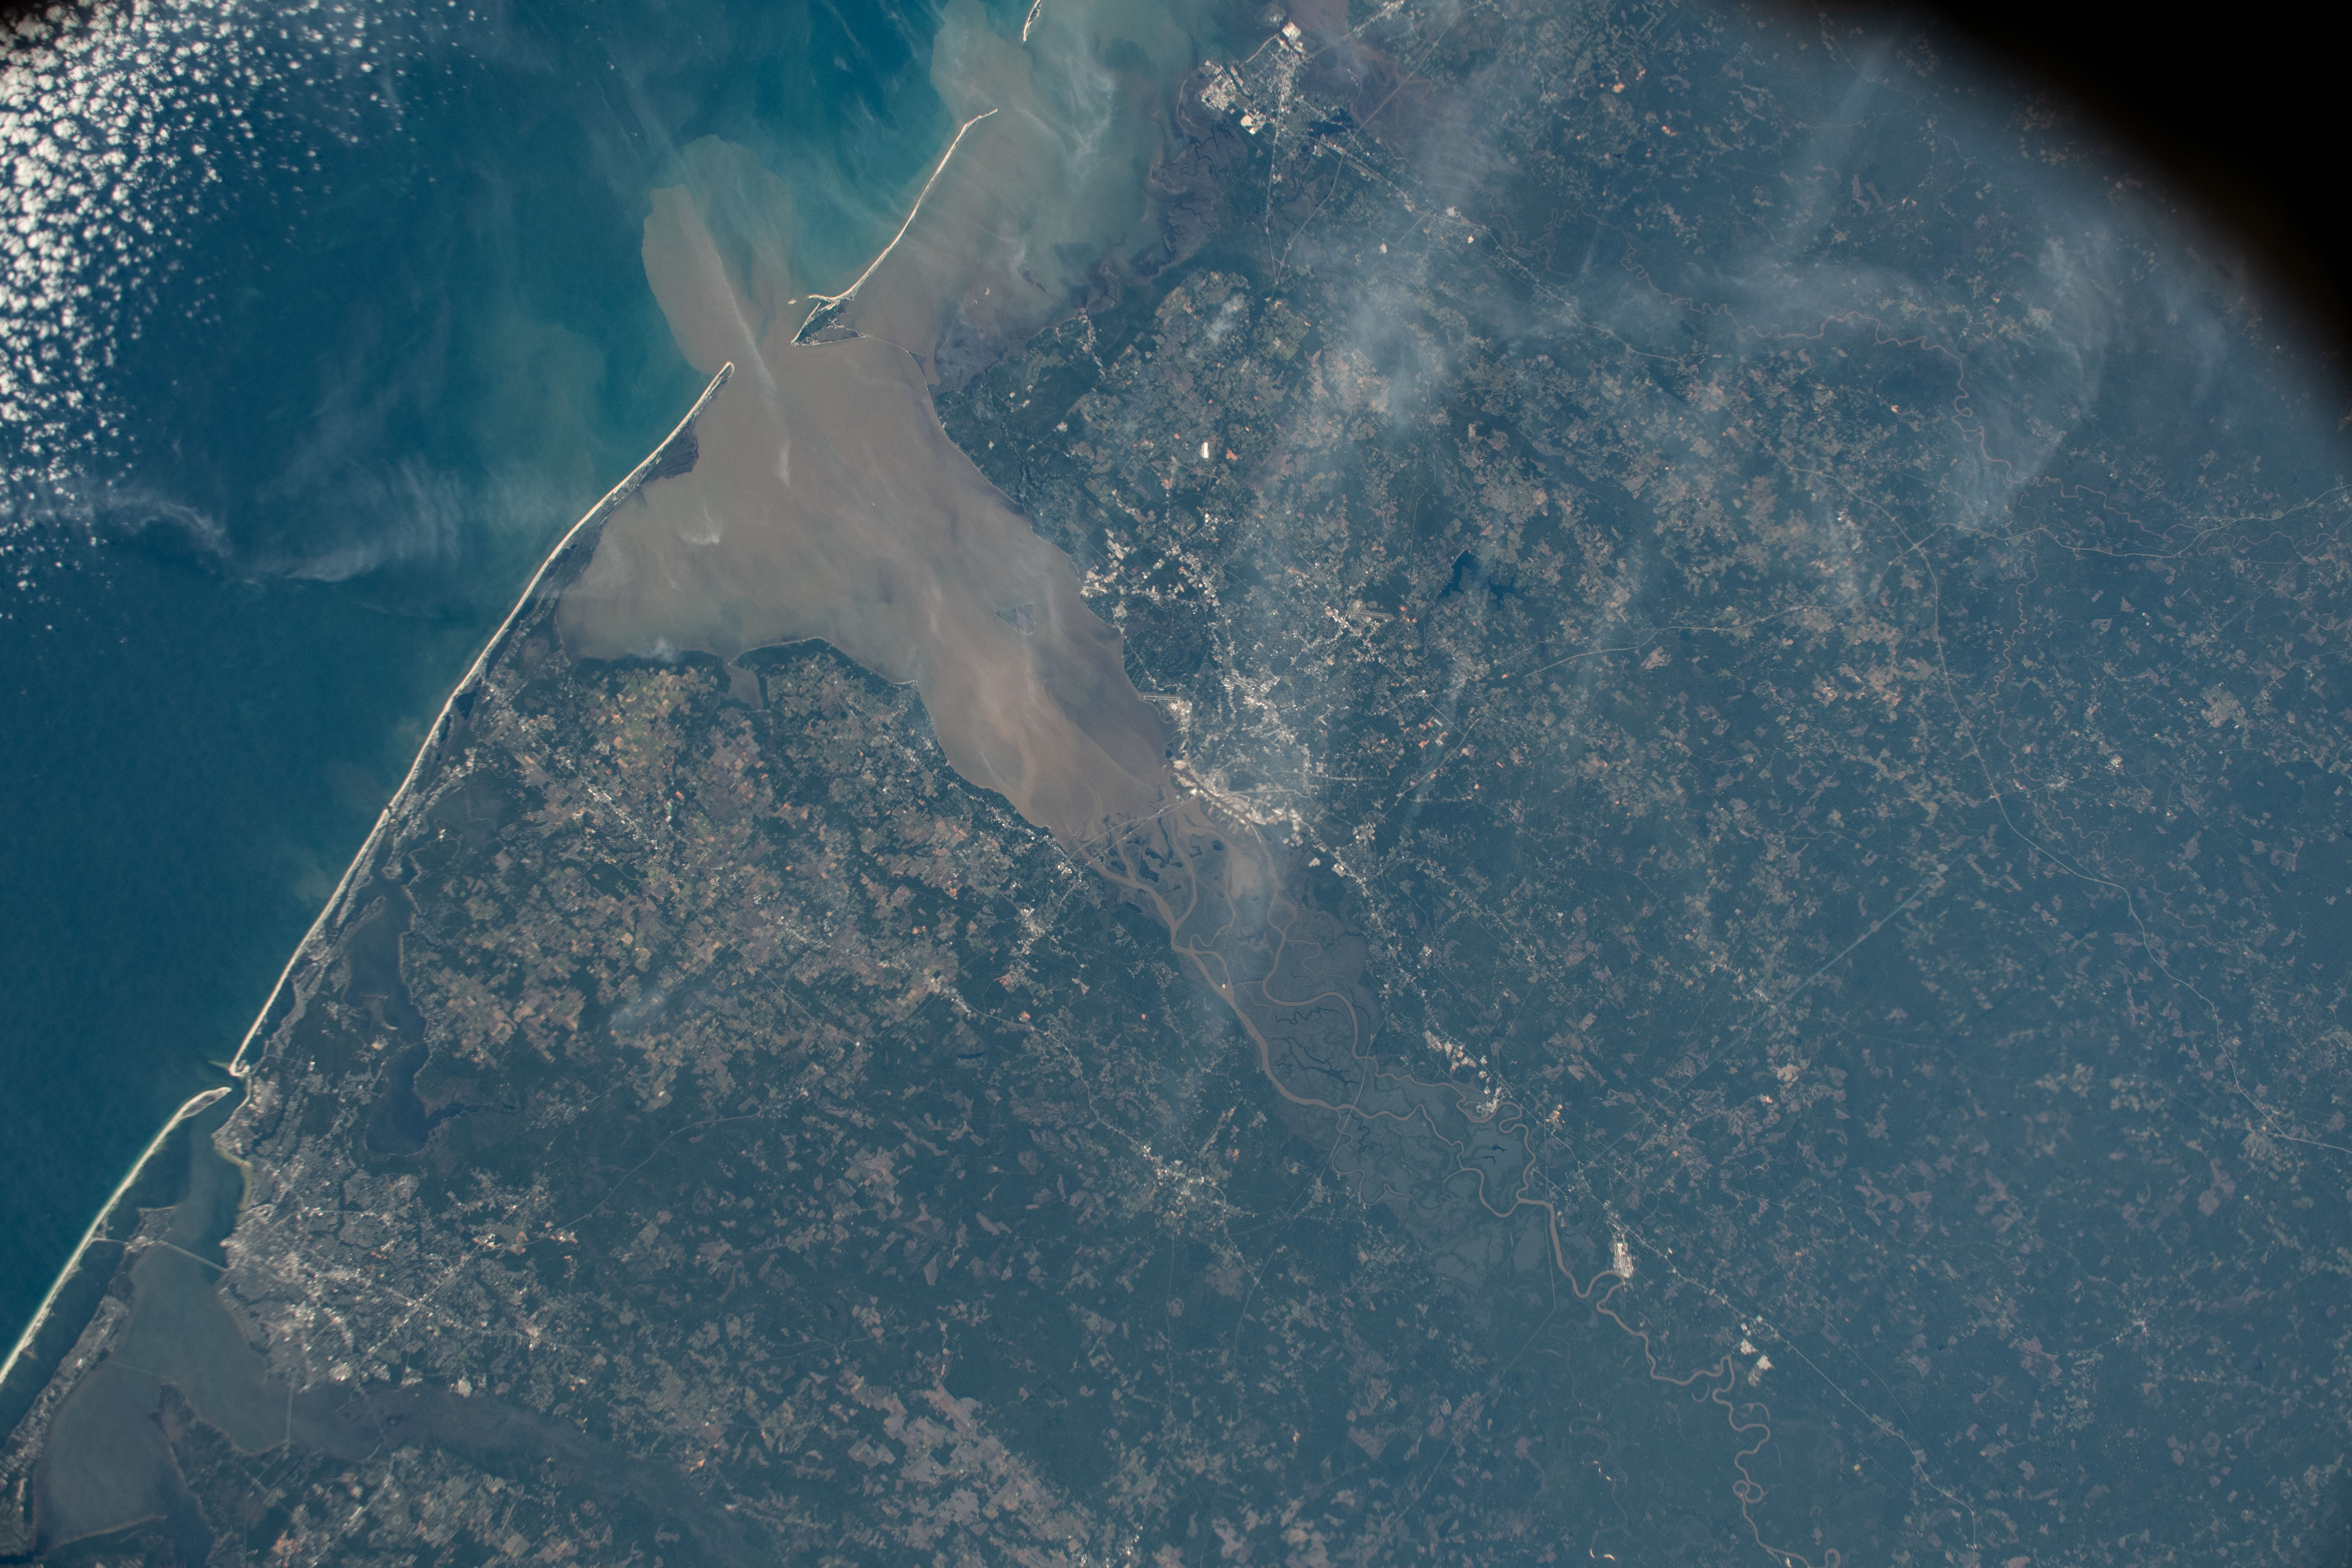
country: USA-ALABAMA
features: PENSACOLA, MOBILE BAY, PENSACOLA BAY, ESCAMBIA BAY, PERDIDO BAY
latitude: 30.5
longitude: -88.0
